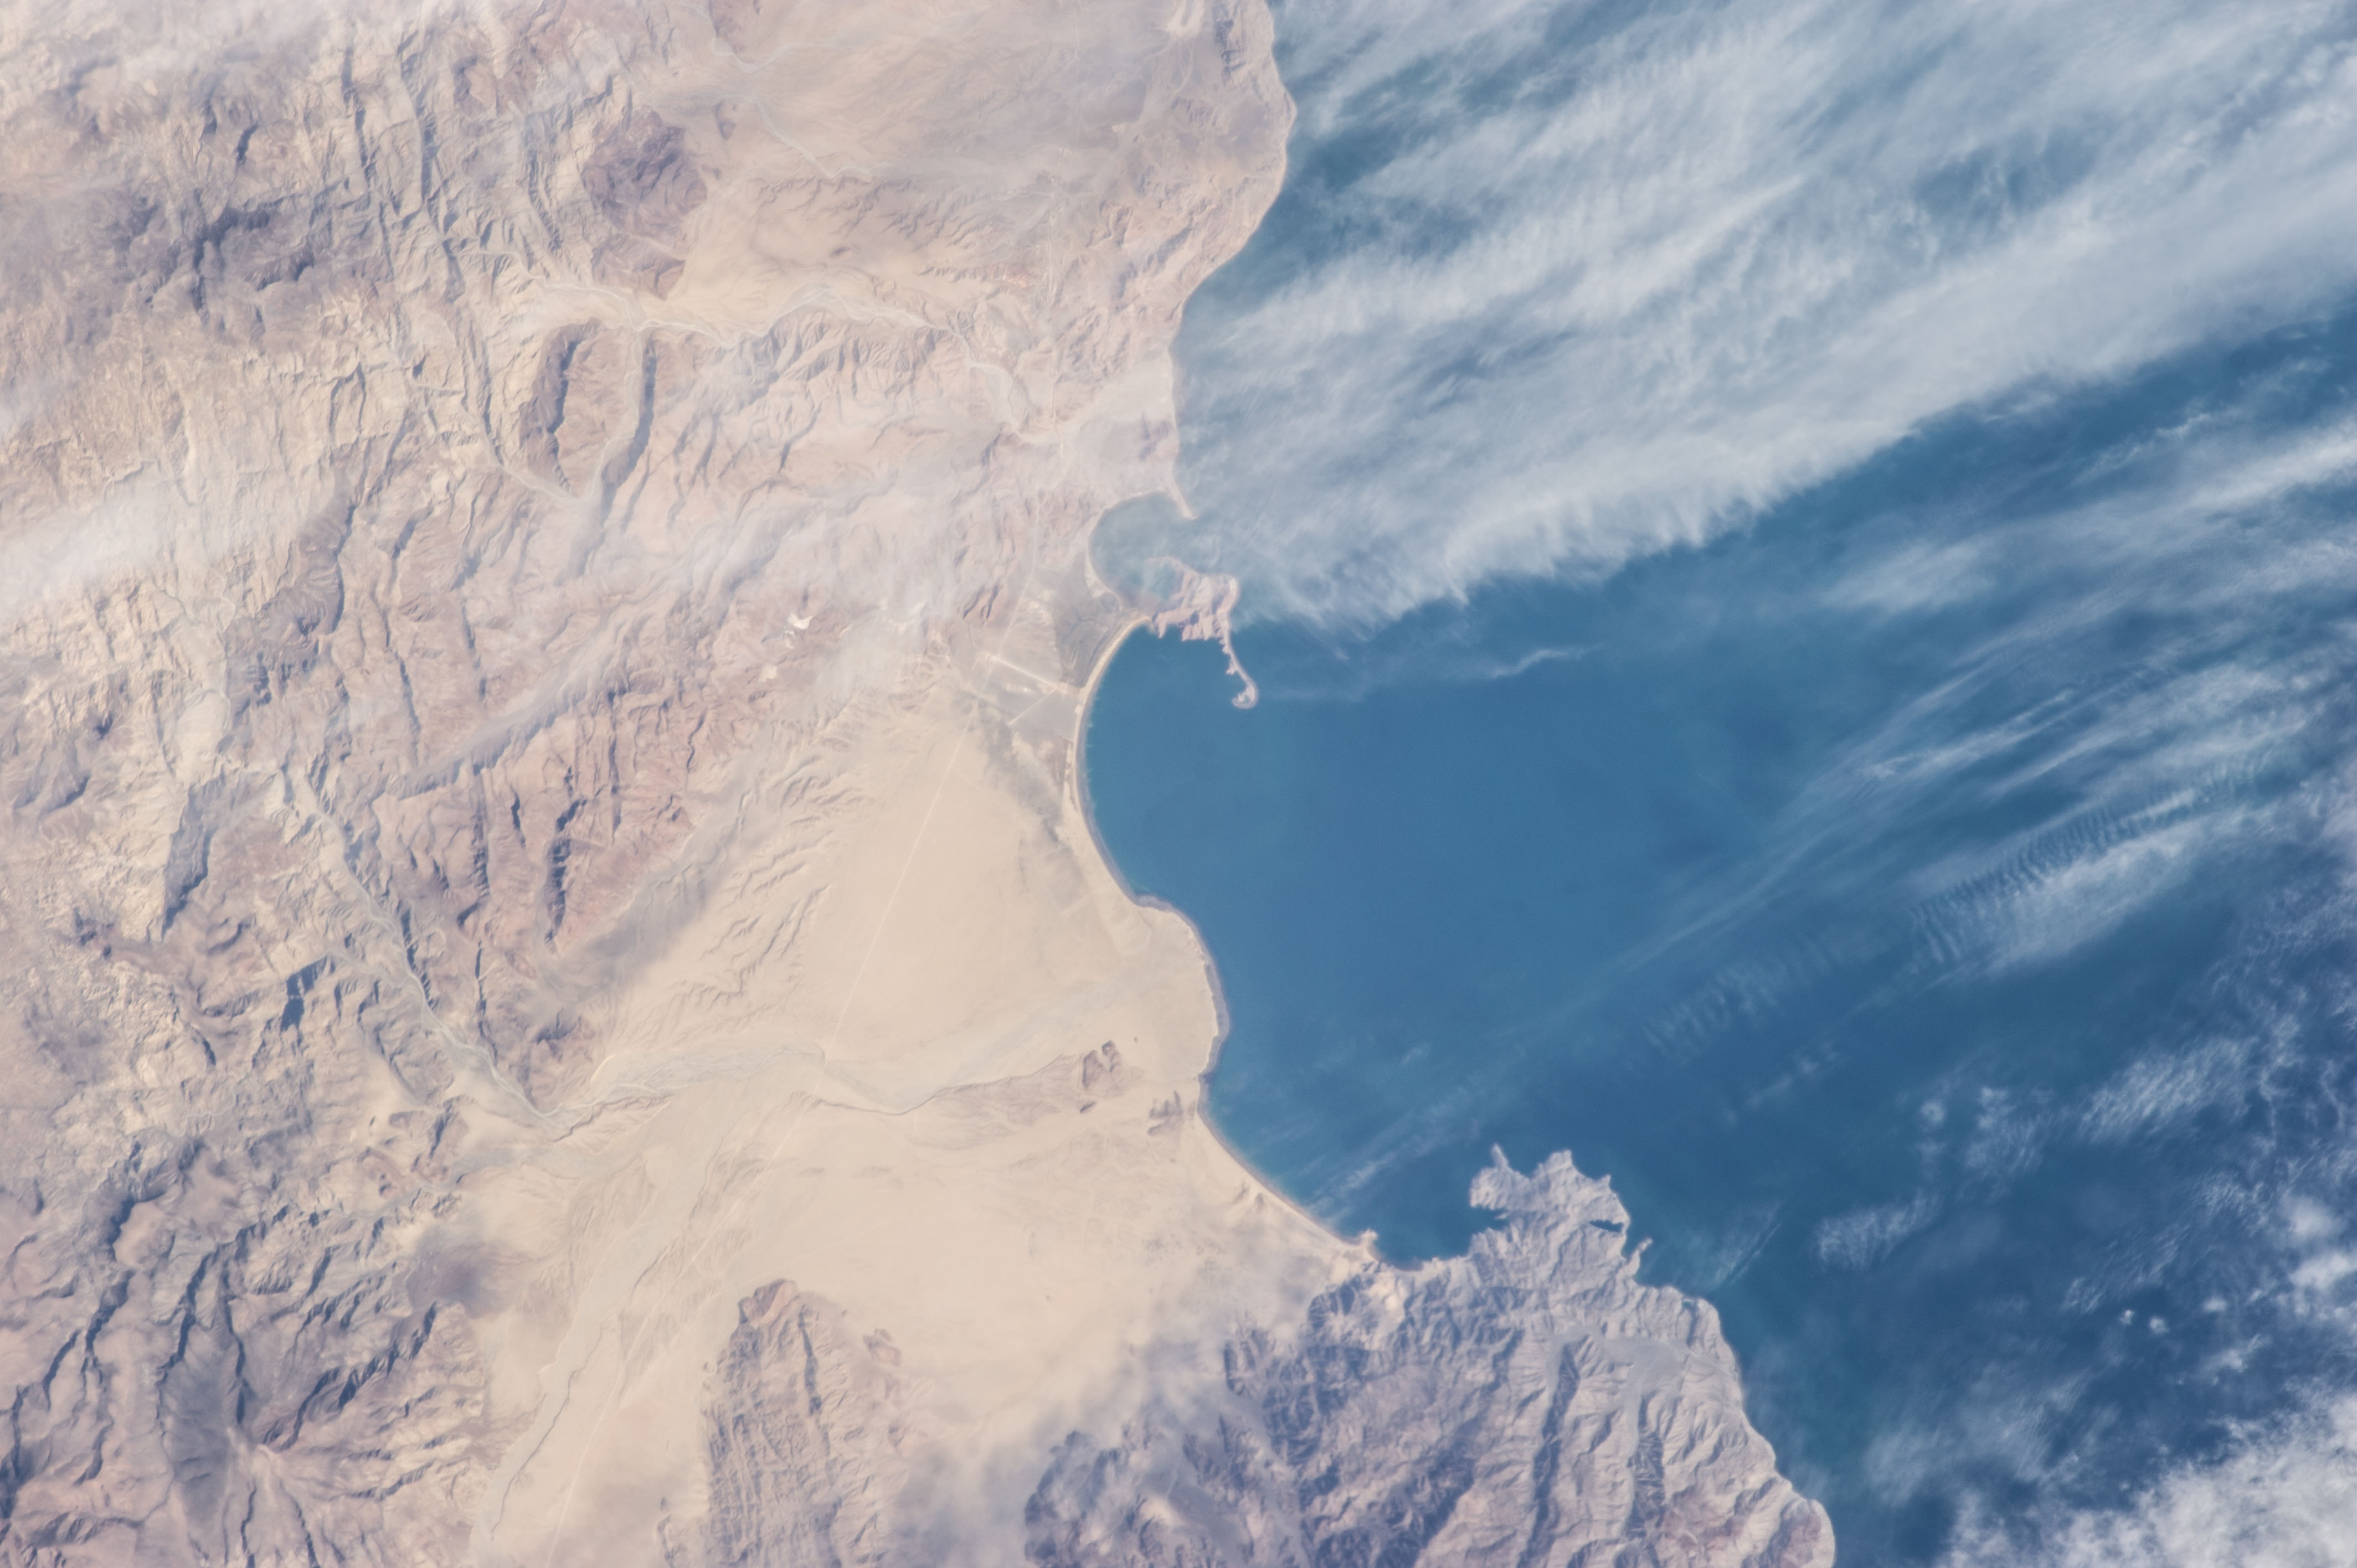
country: MEXICO
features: SAN LUIS GOZAGA ISLAND, MOUNTAINS, GULF OF CALIFFNORNIA
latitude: 29.8
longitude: -114.4
